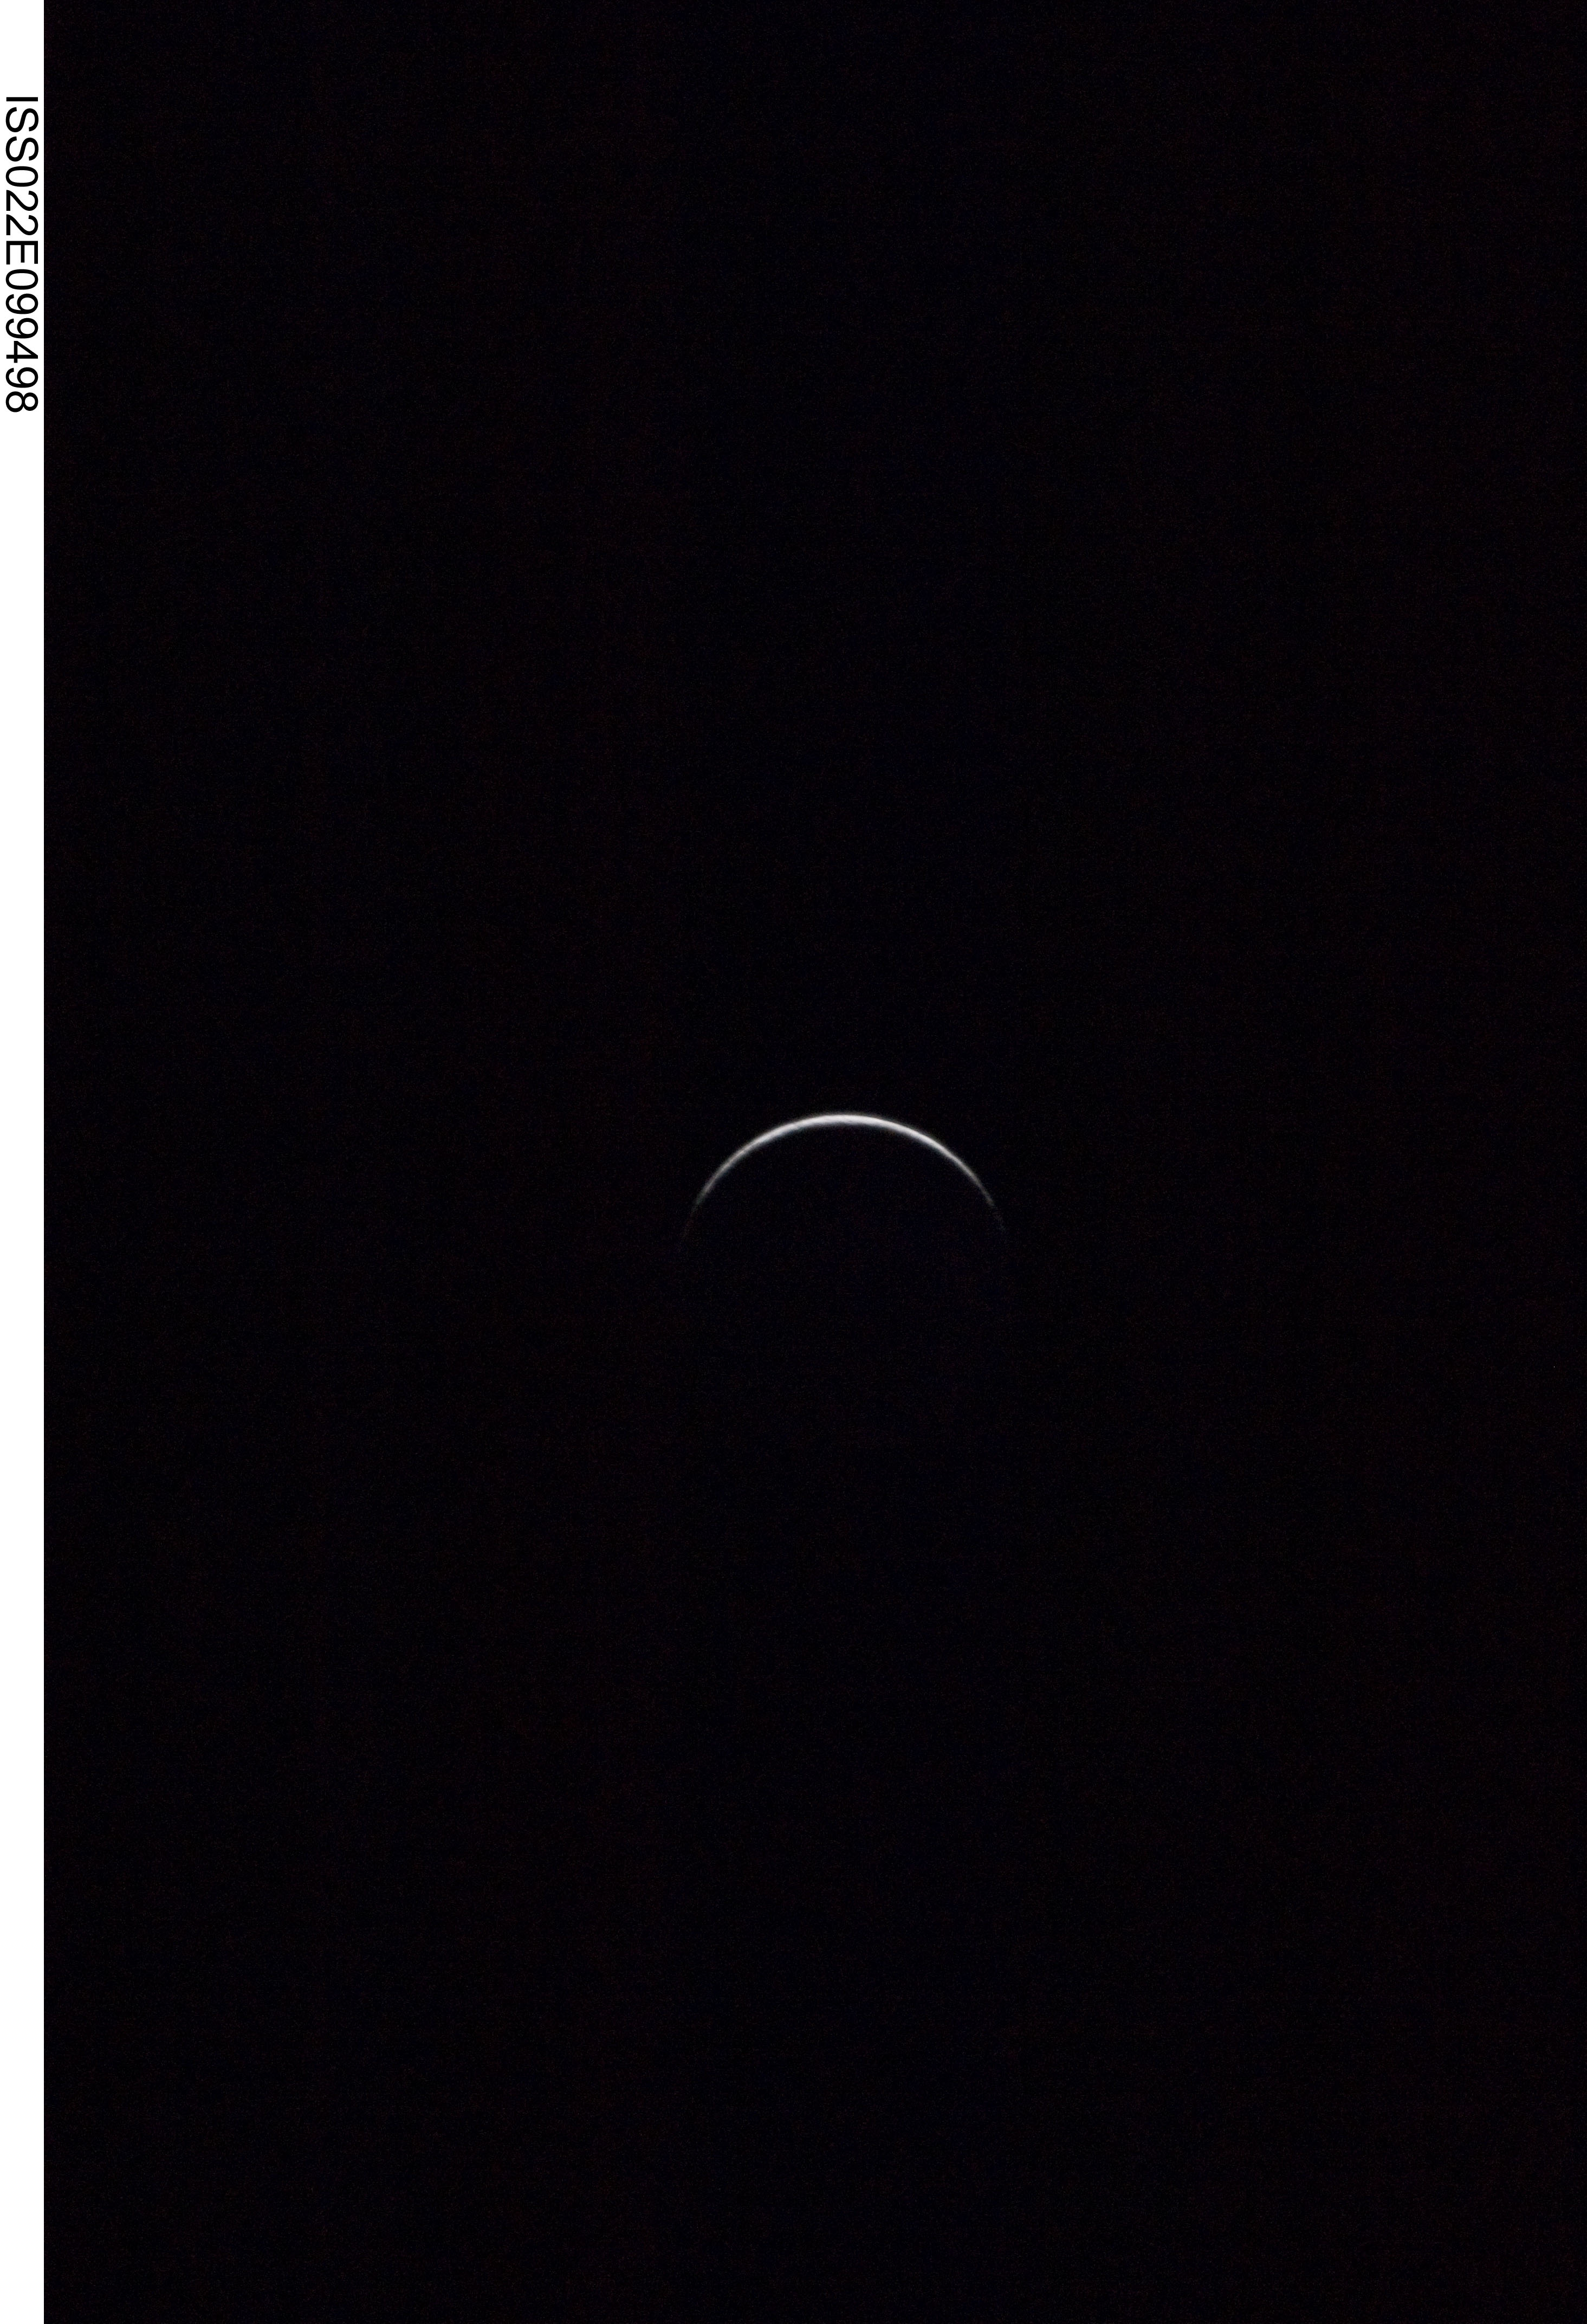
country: PACIFIC OCEAN
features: PAN-CRESCENT MOON WAXING
